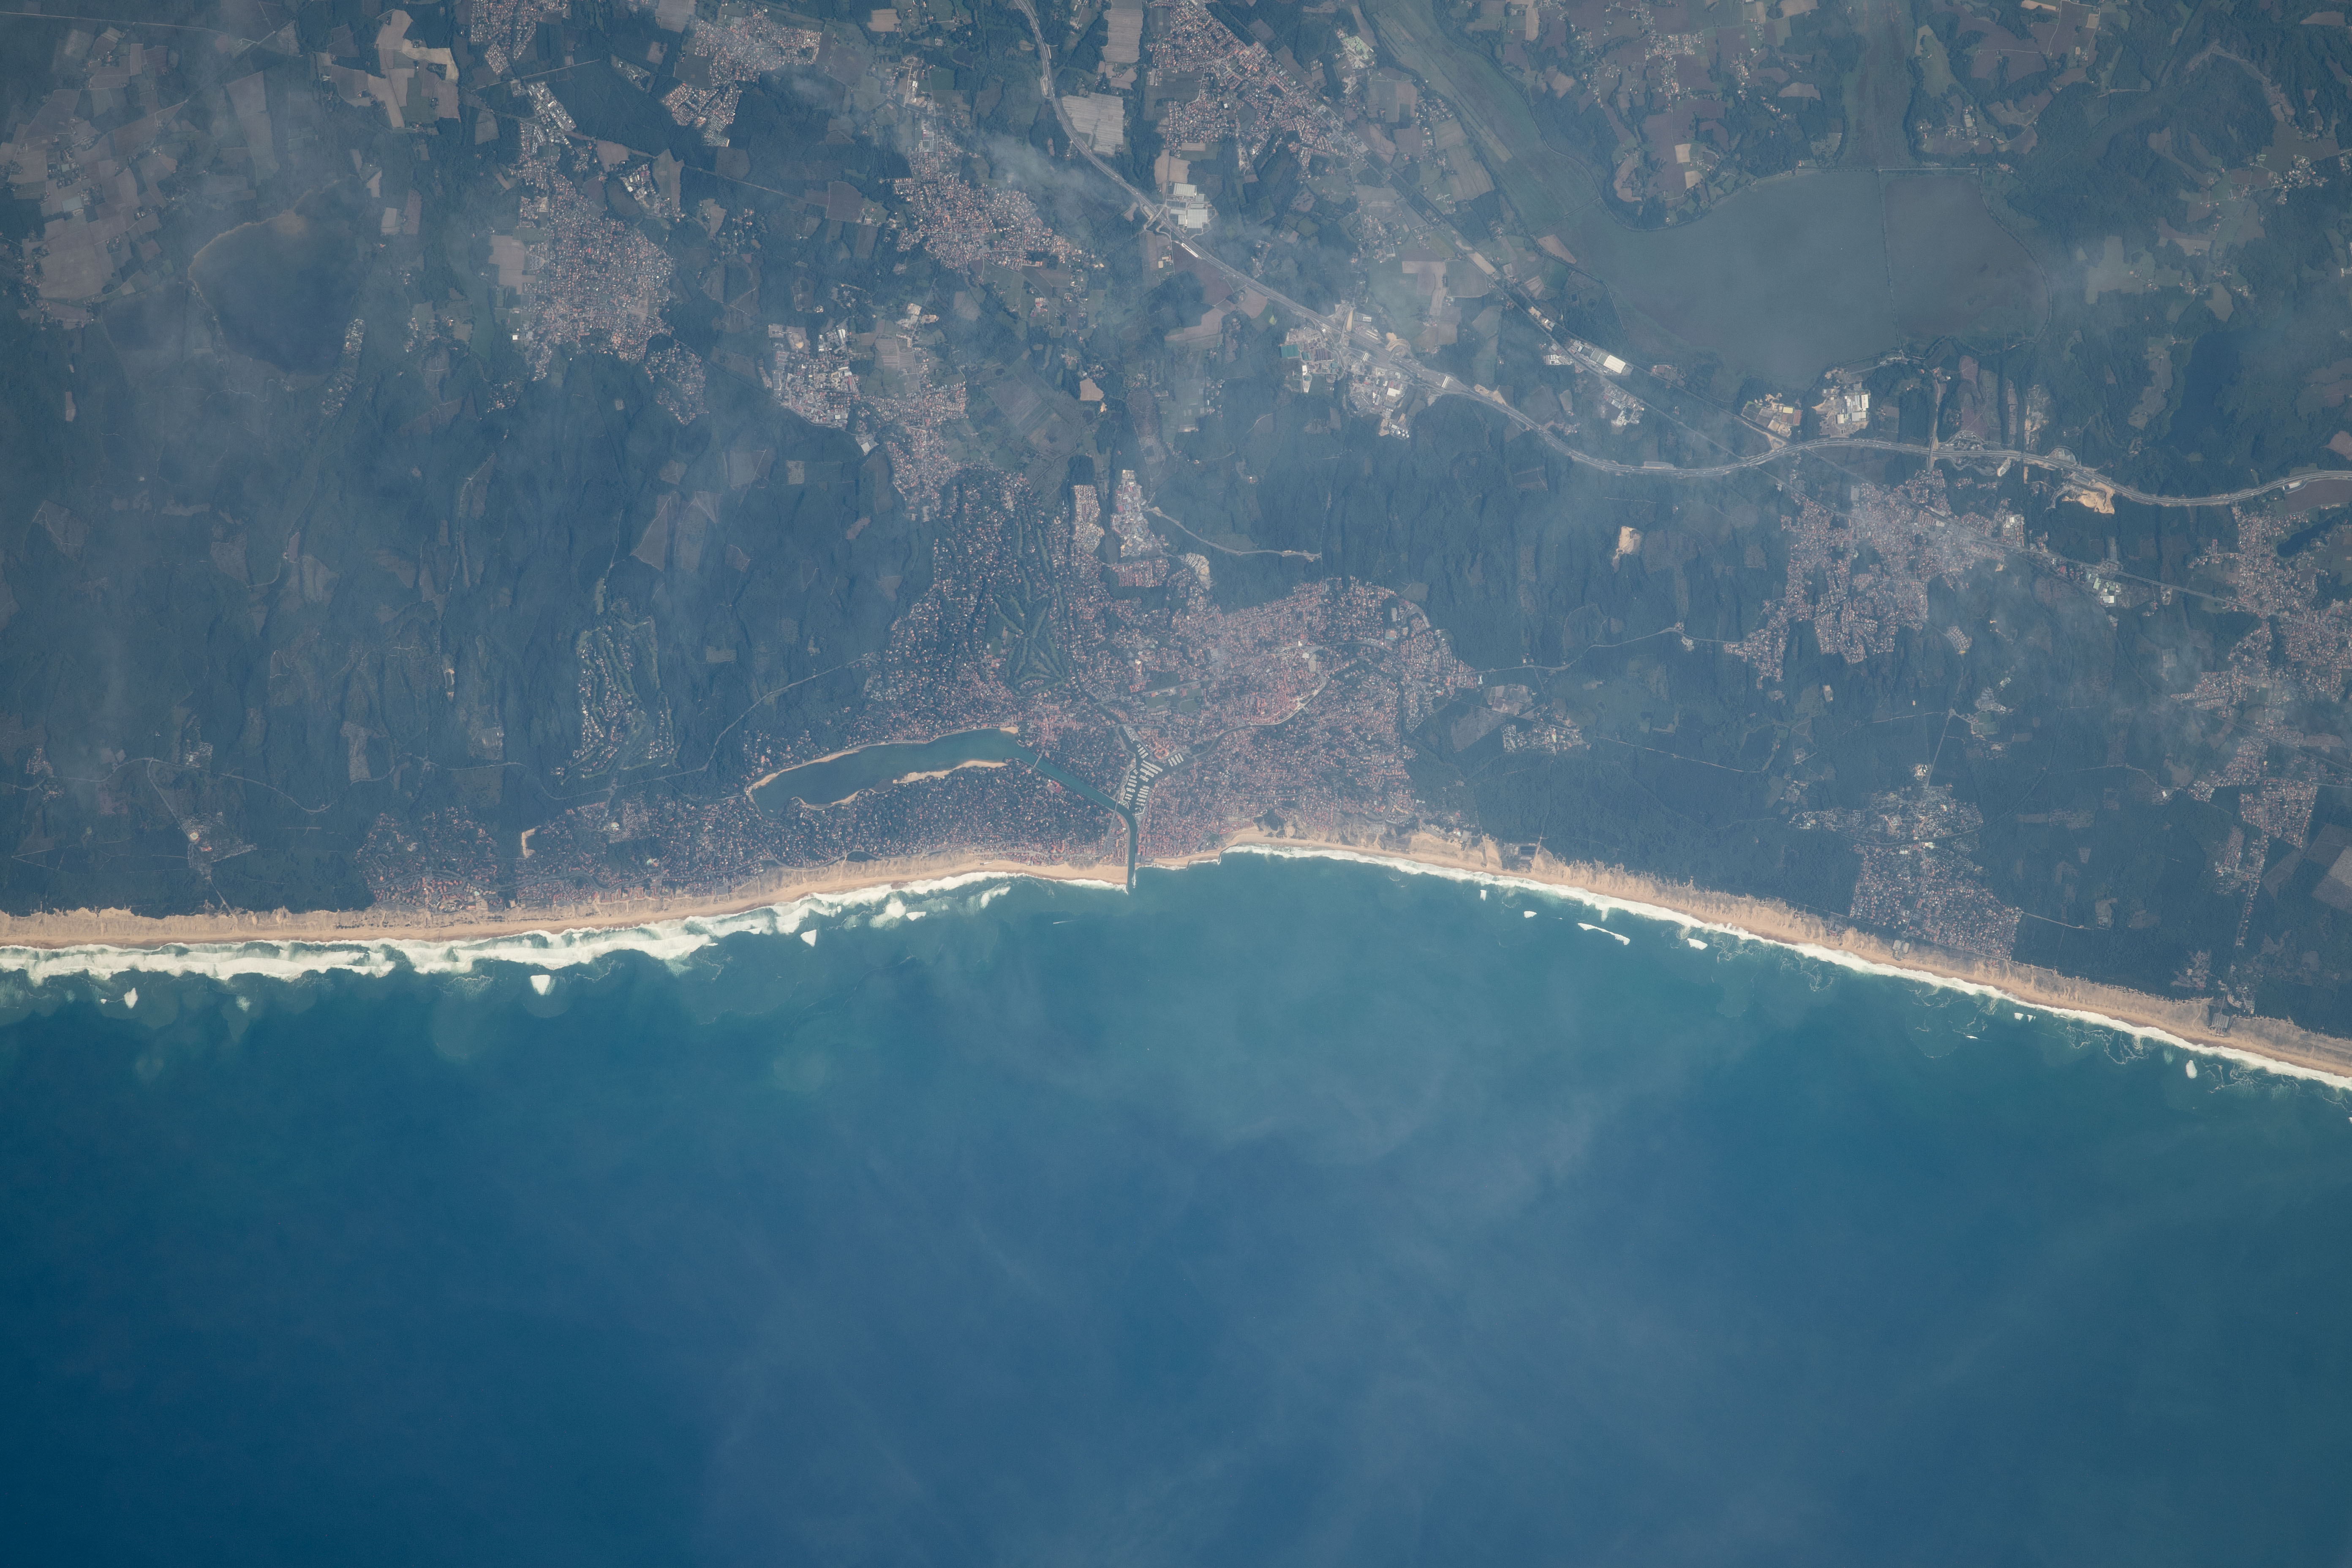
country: FRANCE
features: PASSE DU BOUCAROT, LAC D'HOSSEGOR, LA SAVANE
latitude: 43.6
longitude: -1.4
